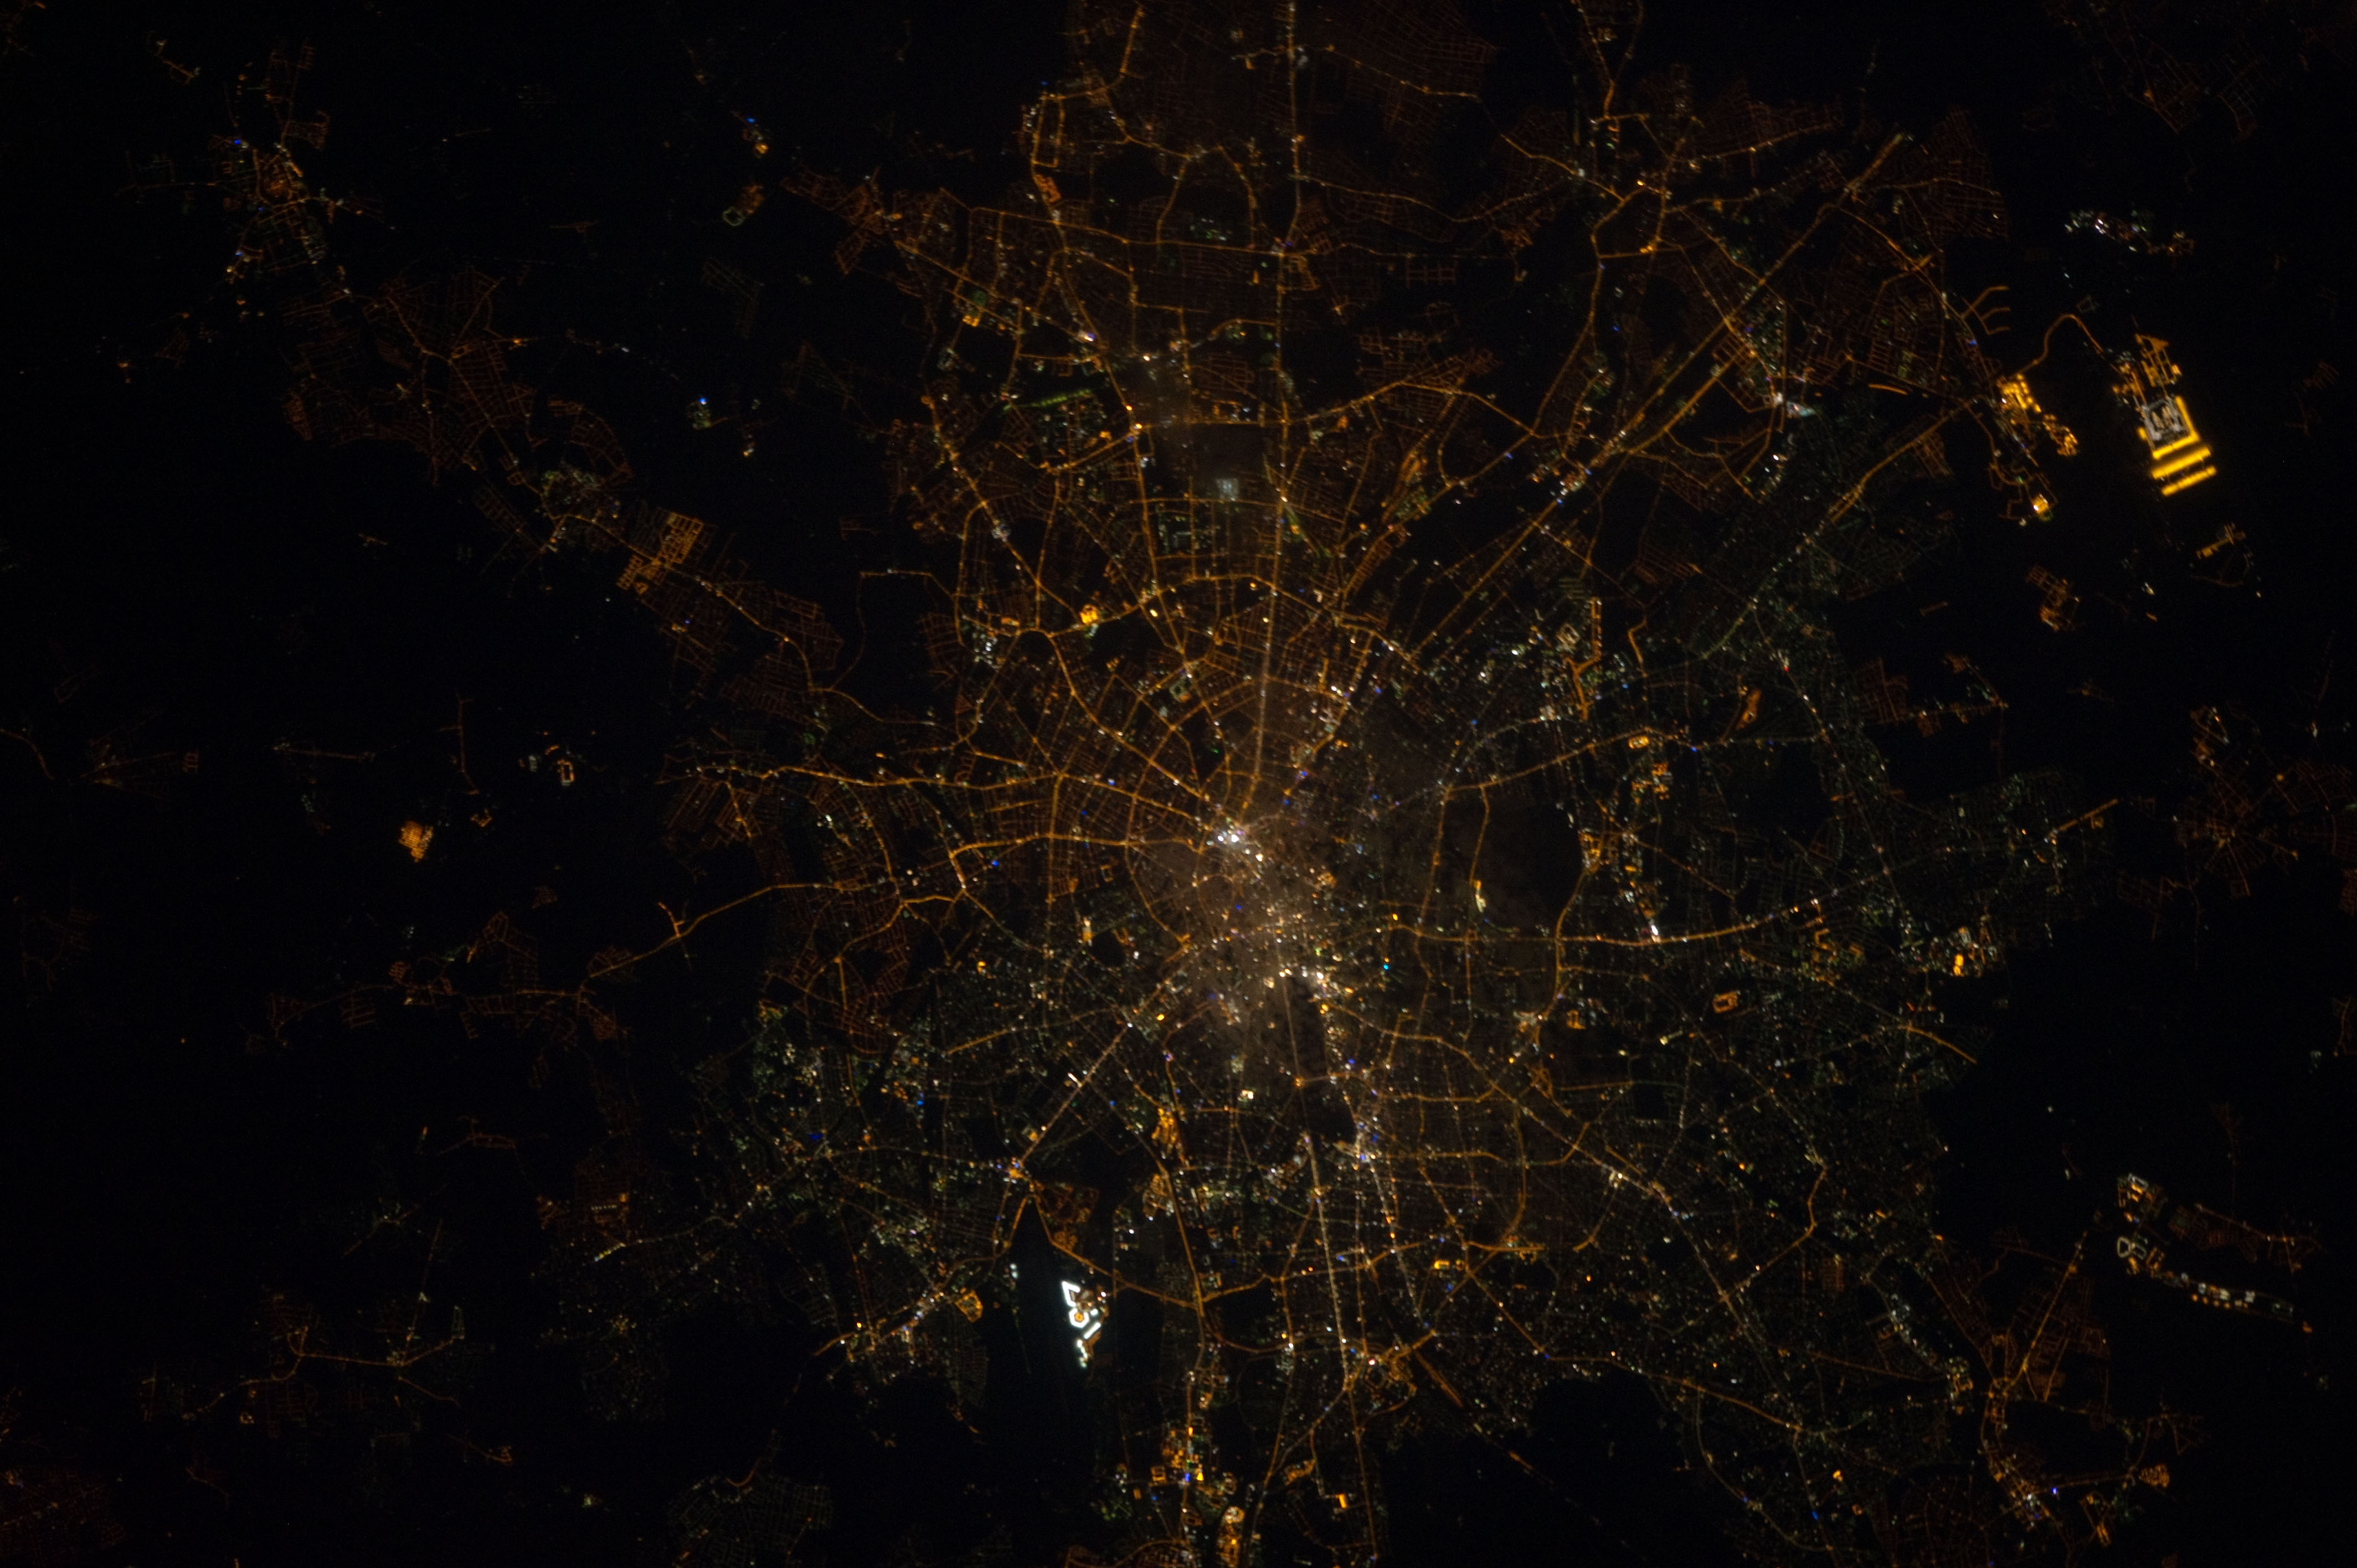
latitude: 52.2
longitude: 13.4
